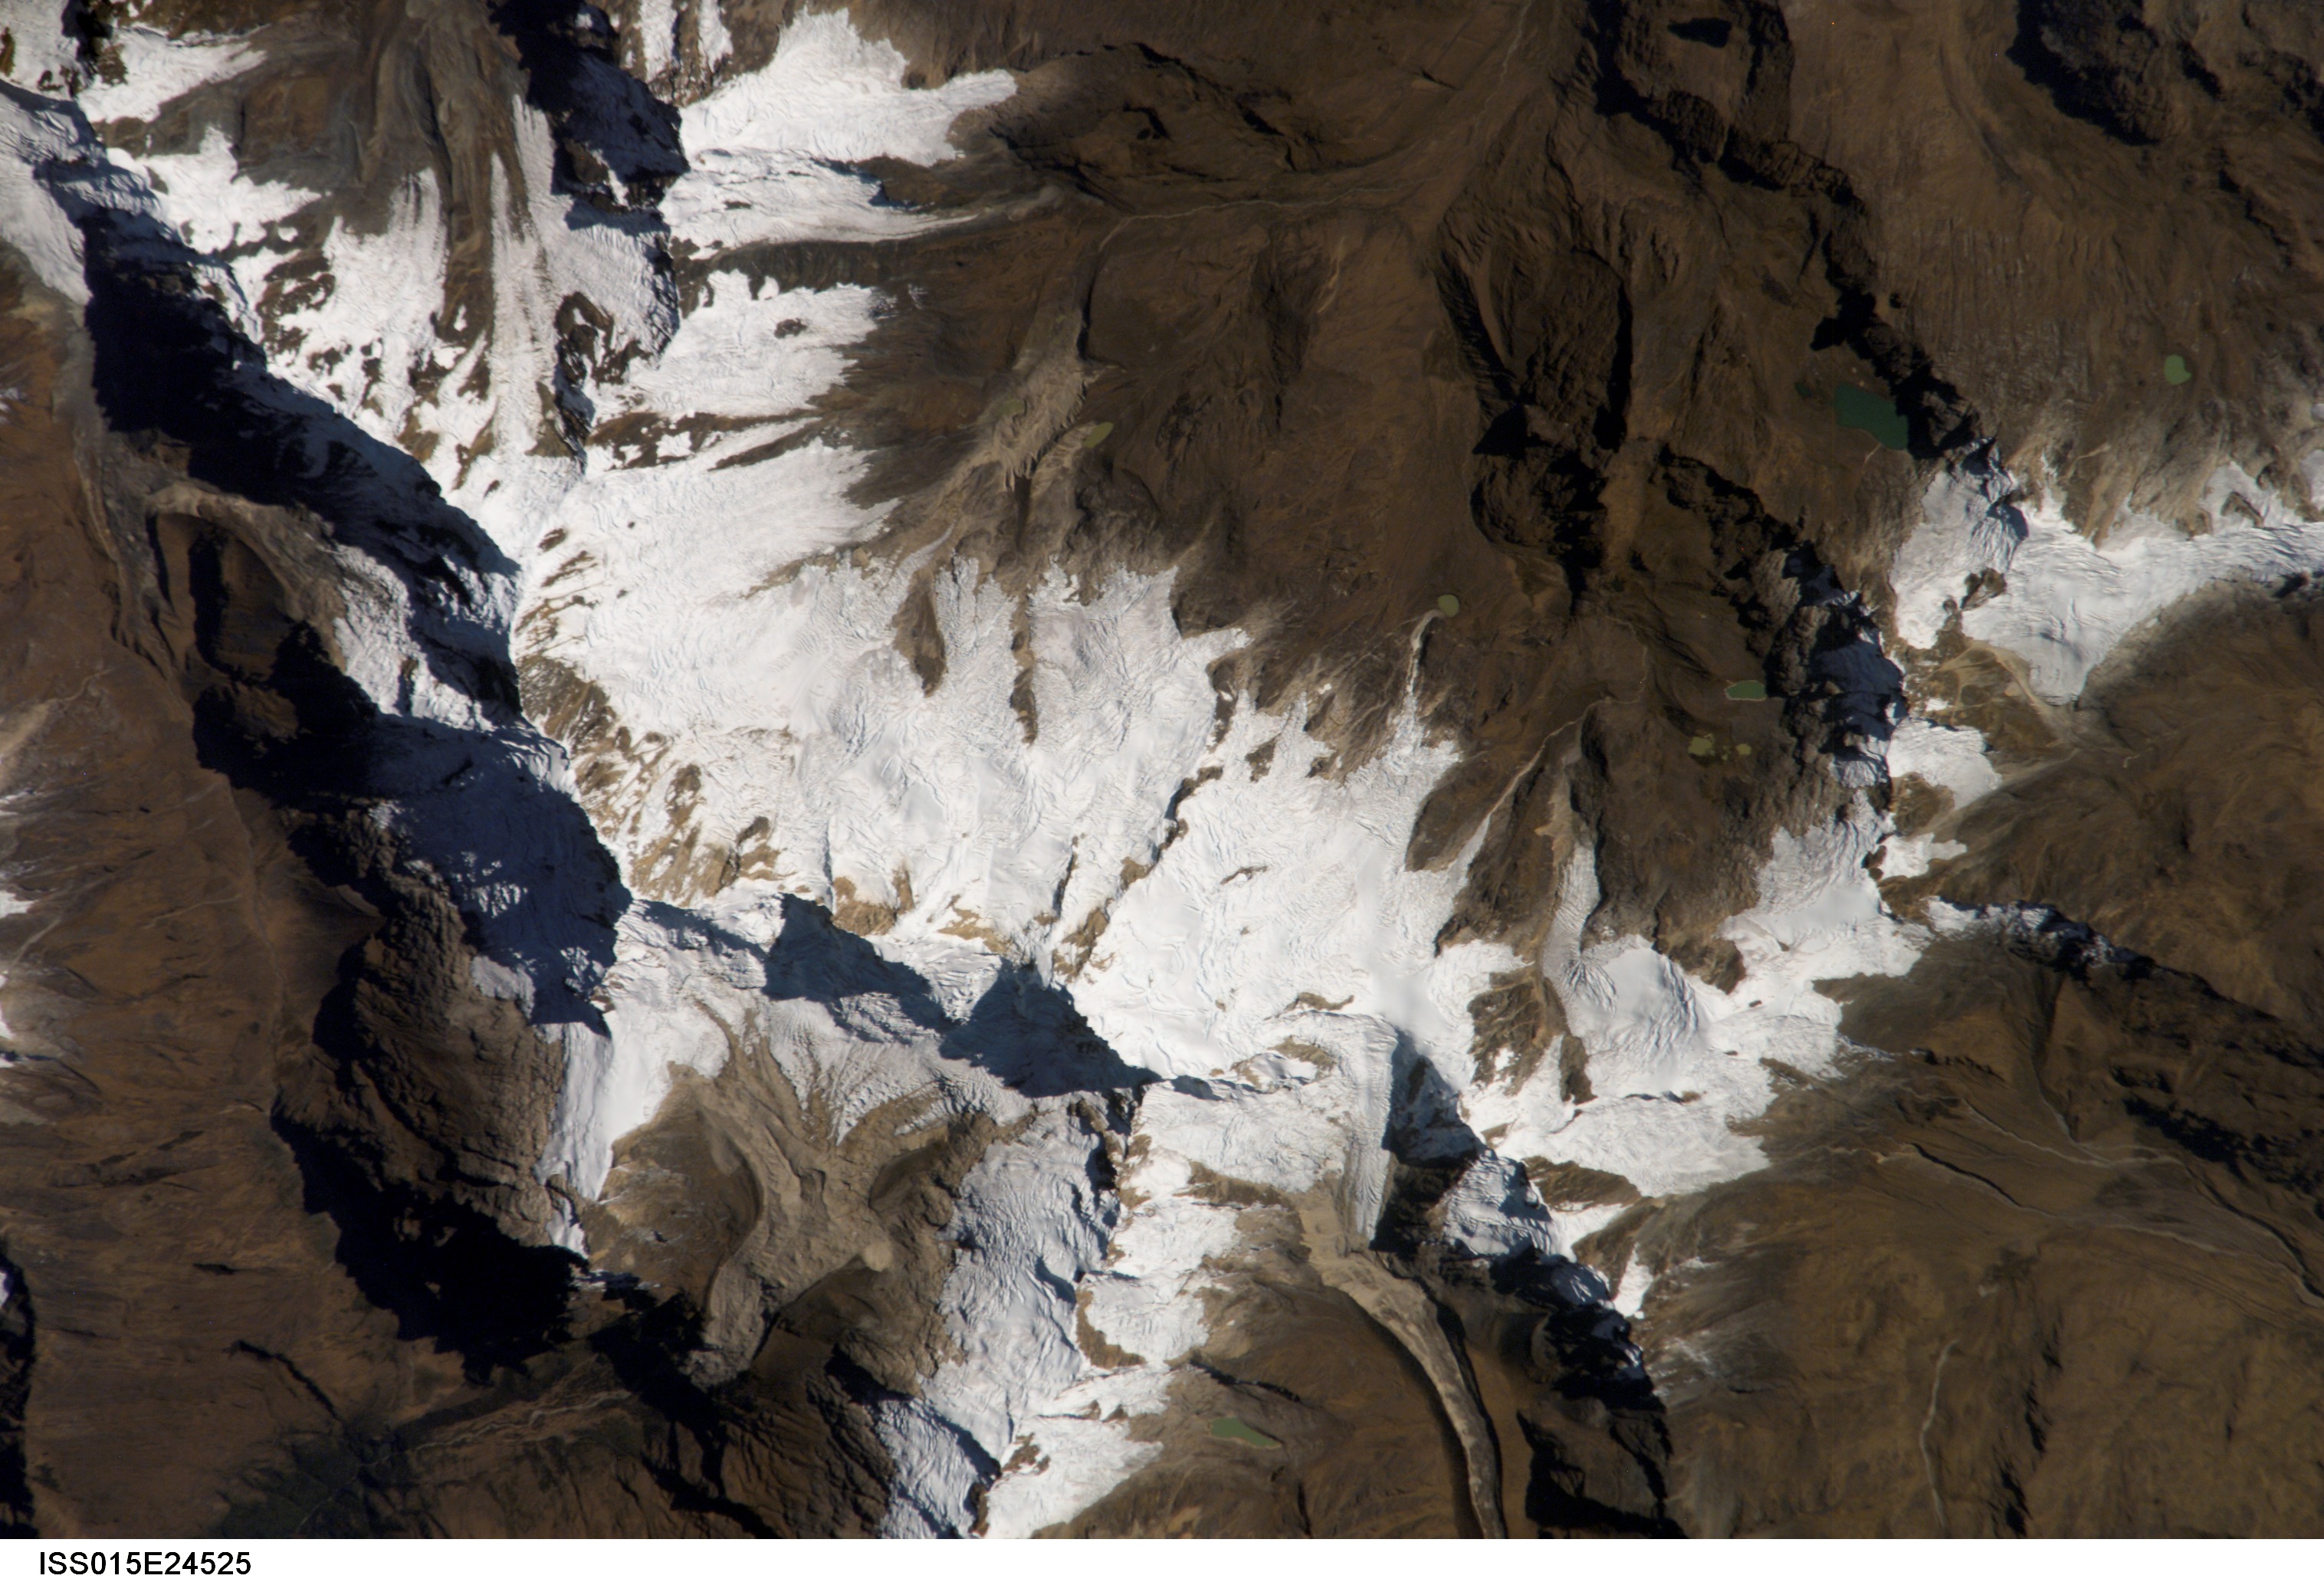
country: PERU
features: CORDILLERA VILCABAMBA, GL., L.
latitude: -13.3
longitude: -72.8
